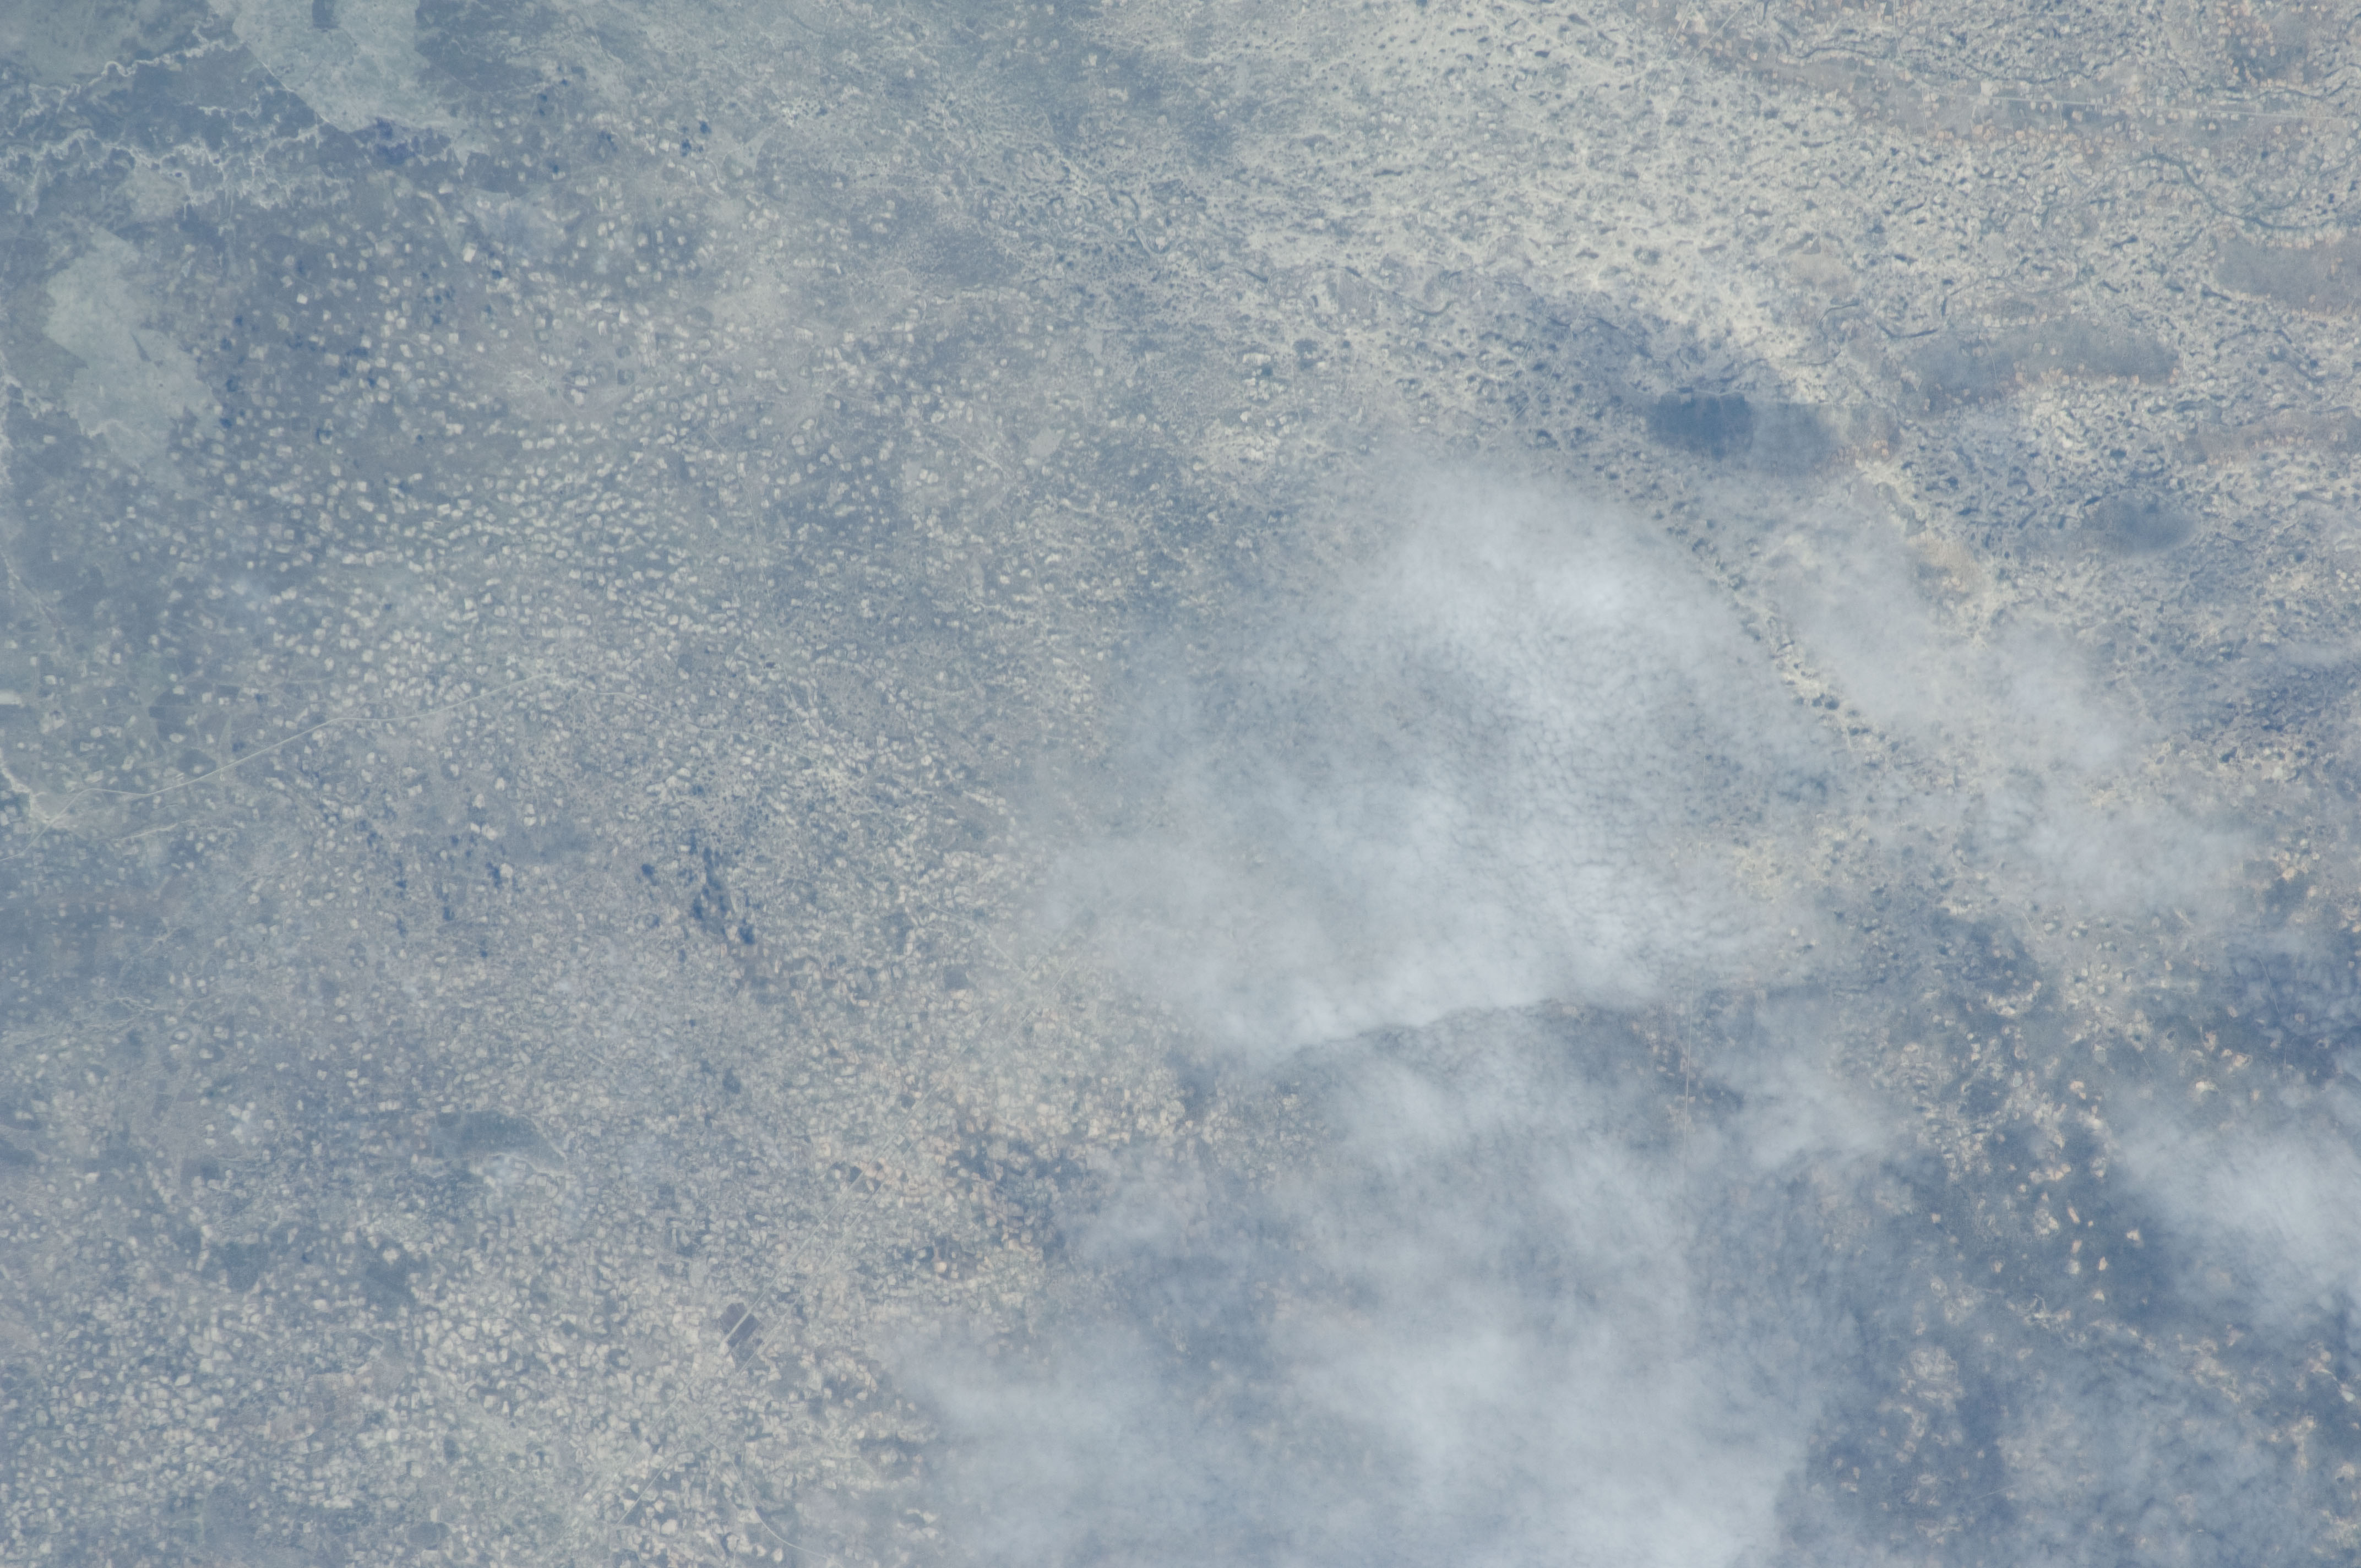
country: NAMIBIA
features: OWAMBO PLAINS, NUMEROUS SMALL FARMS
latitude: -18.1
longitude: 16.2
